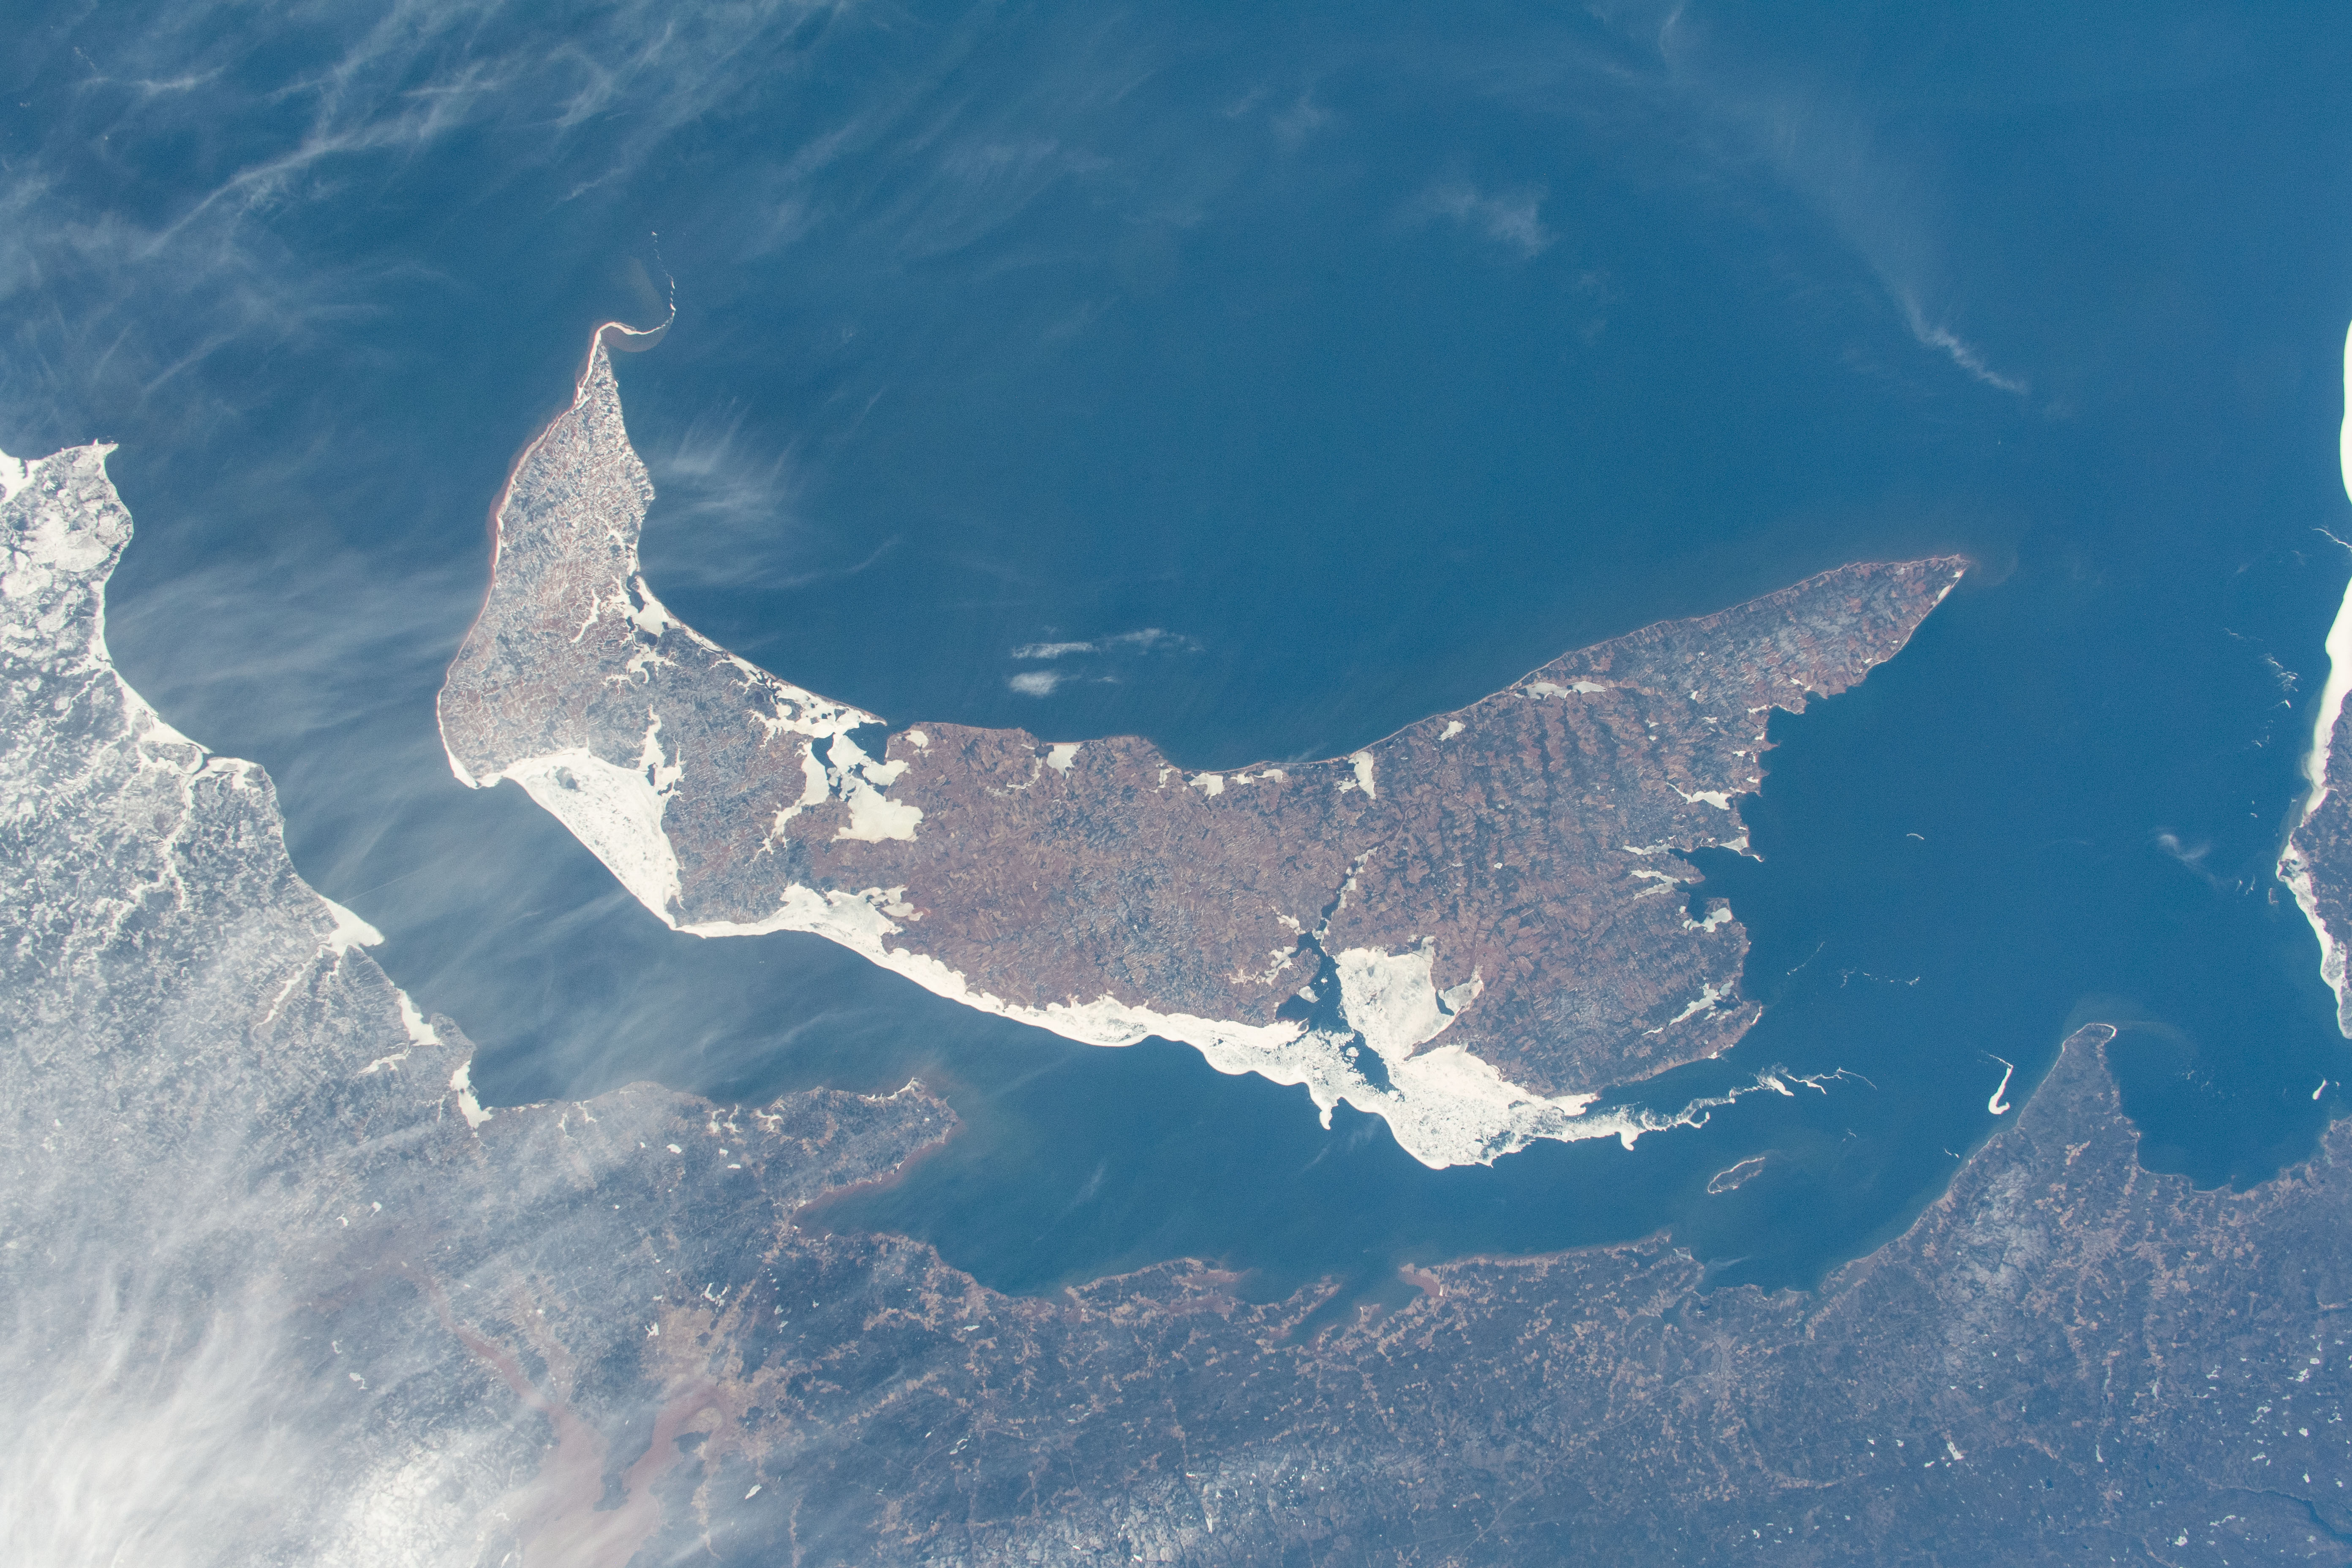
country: CANADA-PEI
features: PRINCE EDWARD ISLAND, CHARLOTTETOWN, NORTHUMBERLAND STRAIT, SUMMERSIDE, RICHMOND, TYNE VALLEY, ALBERTON, TIGNISH
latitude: 46.5
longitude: -63.0
